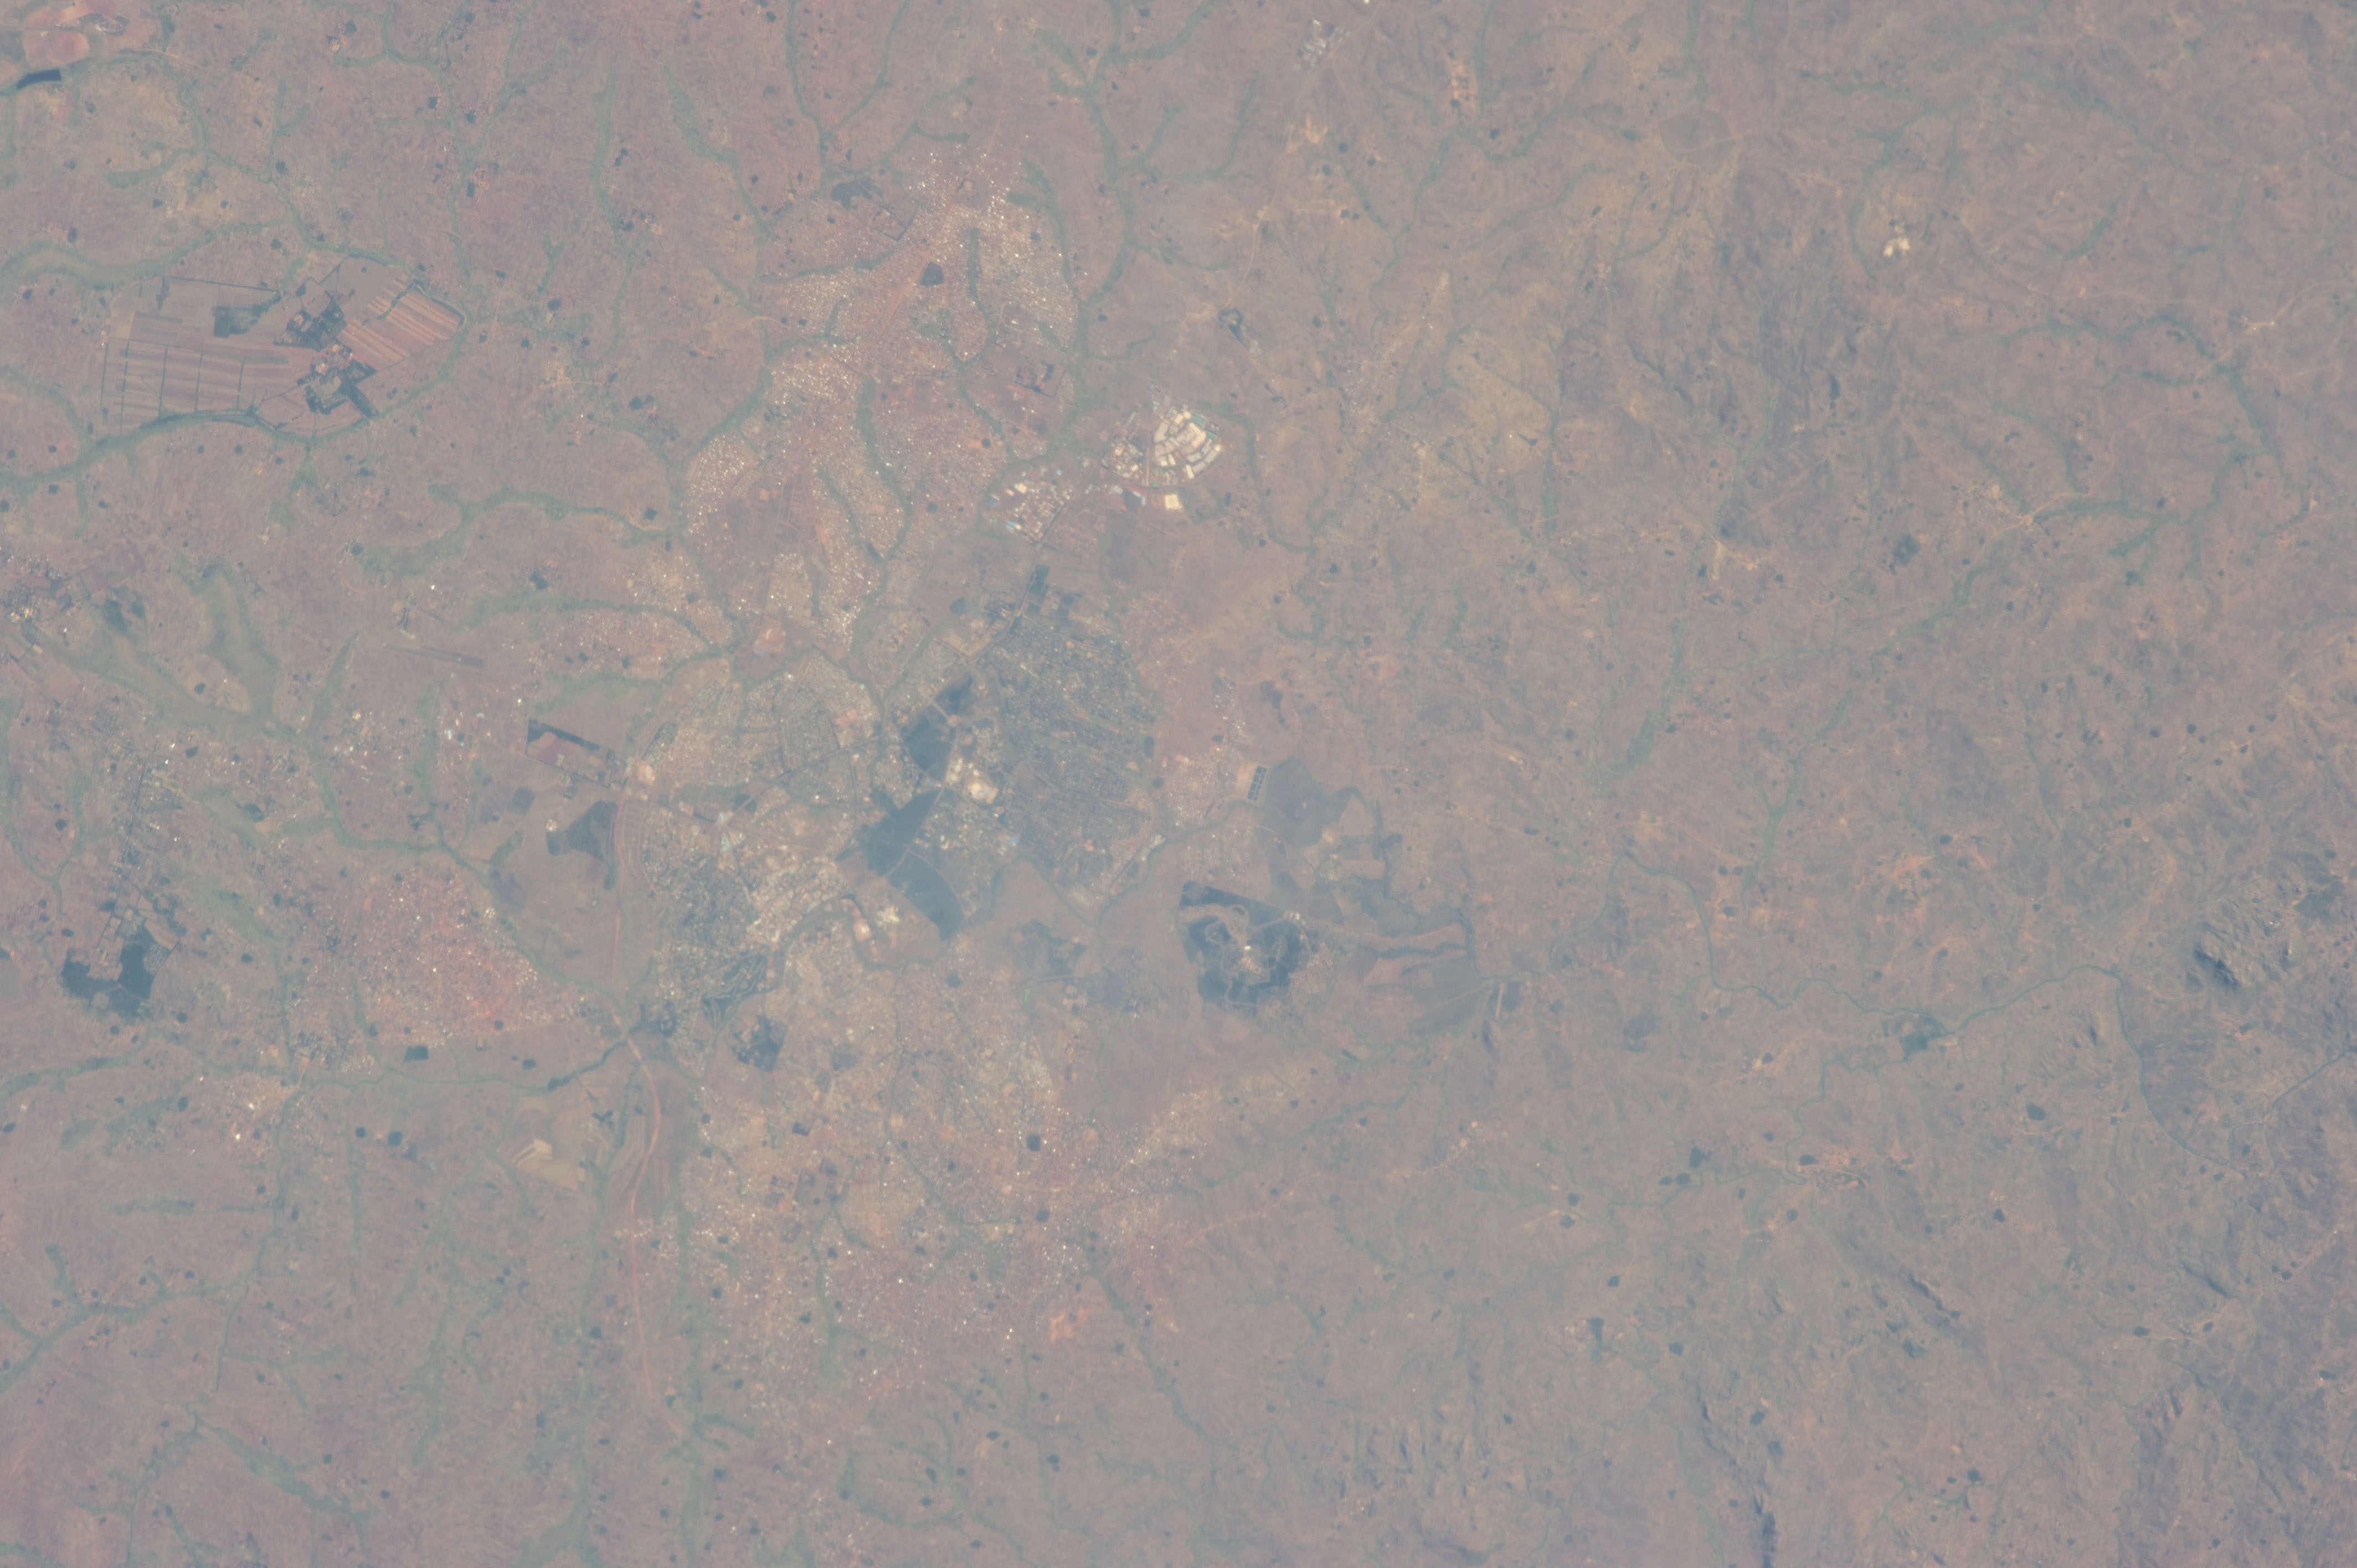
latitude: -13.9
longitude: 33.8
